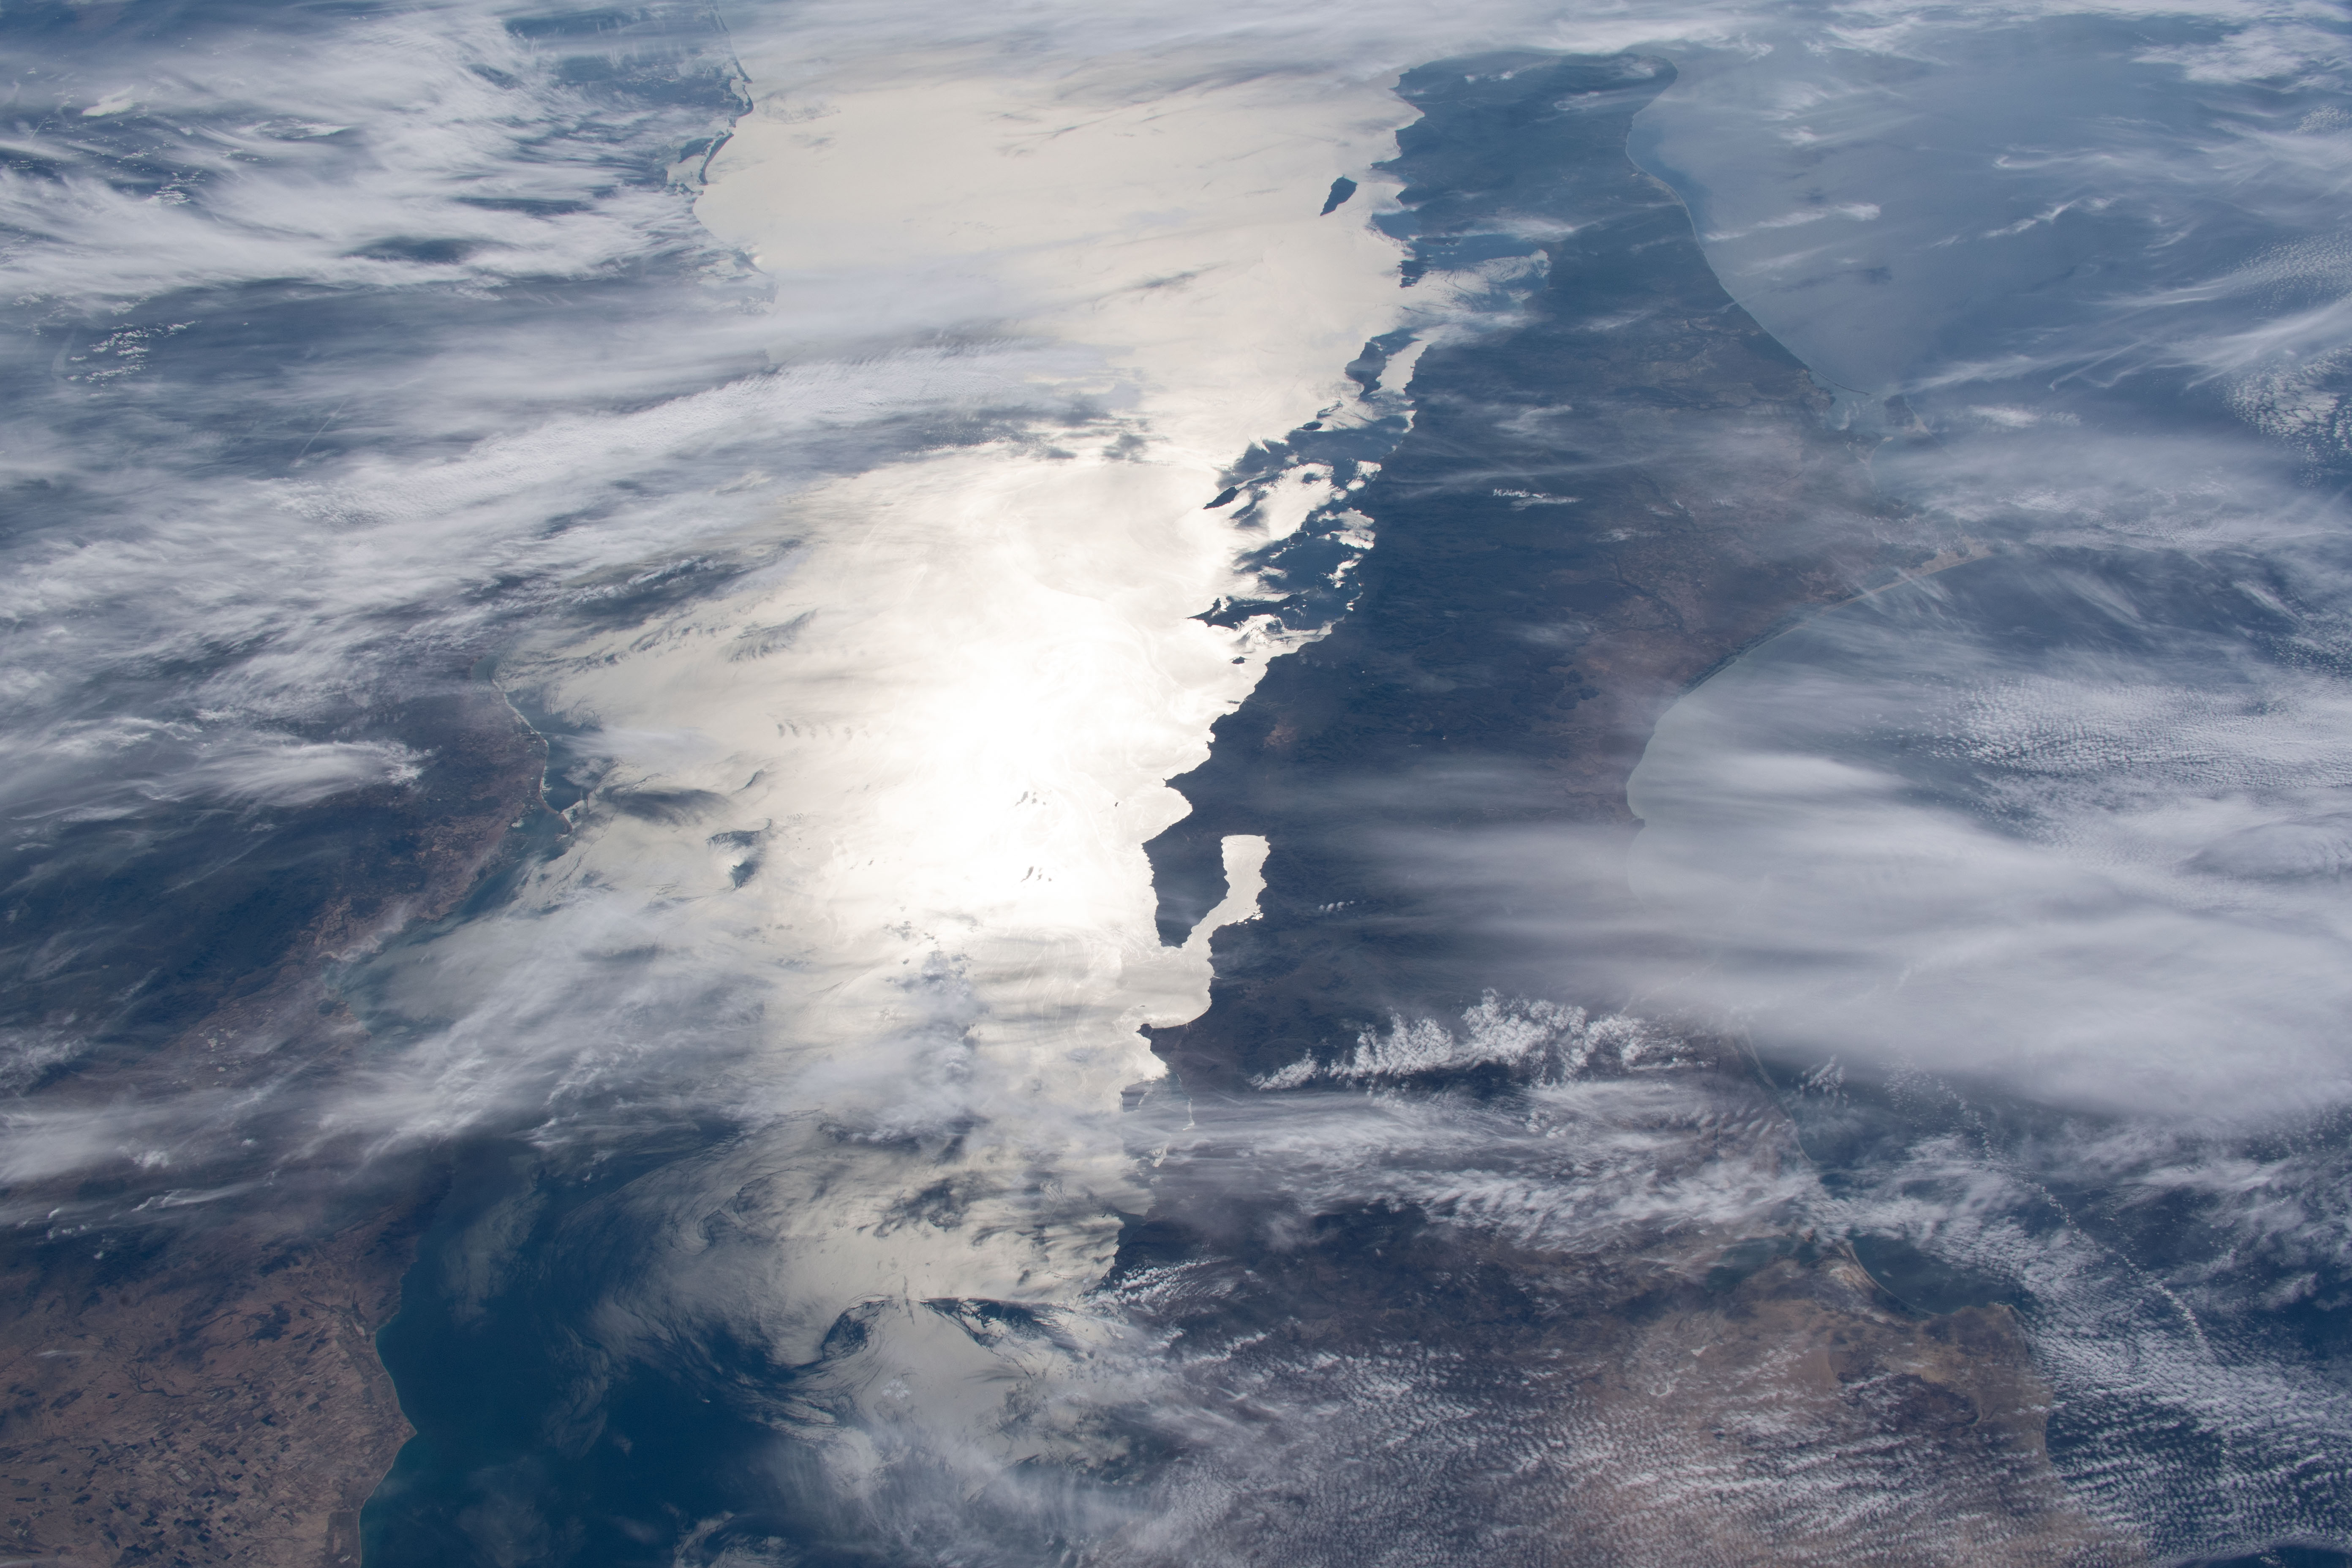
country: MEXICO
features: BAJA CALIFORNIA SUR, GULF OF CALIFORNIA
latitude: 26.5
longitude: -111.5
